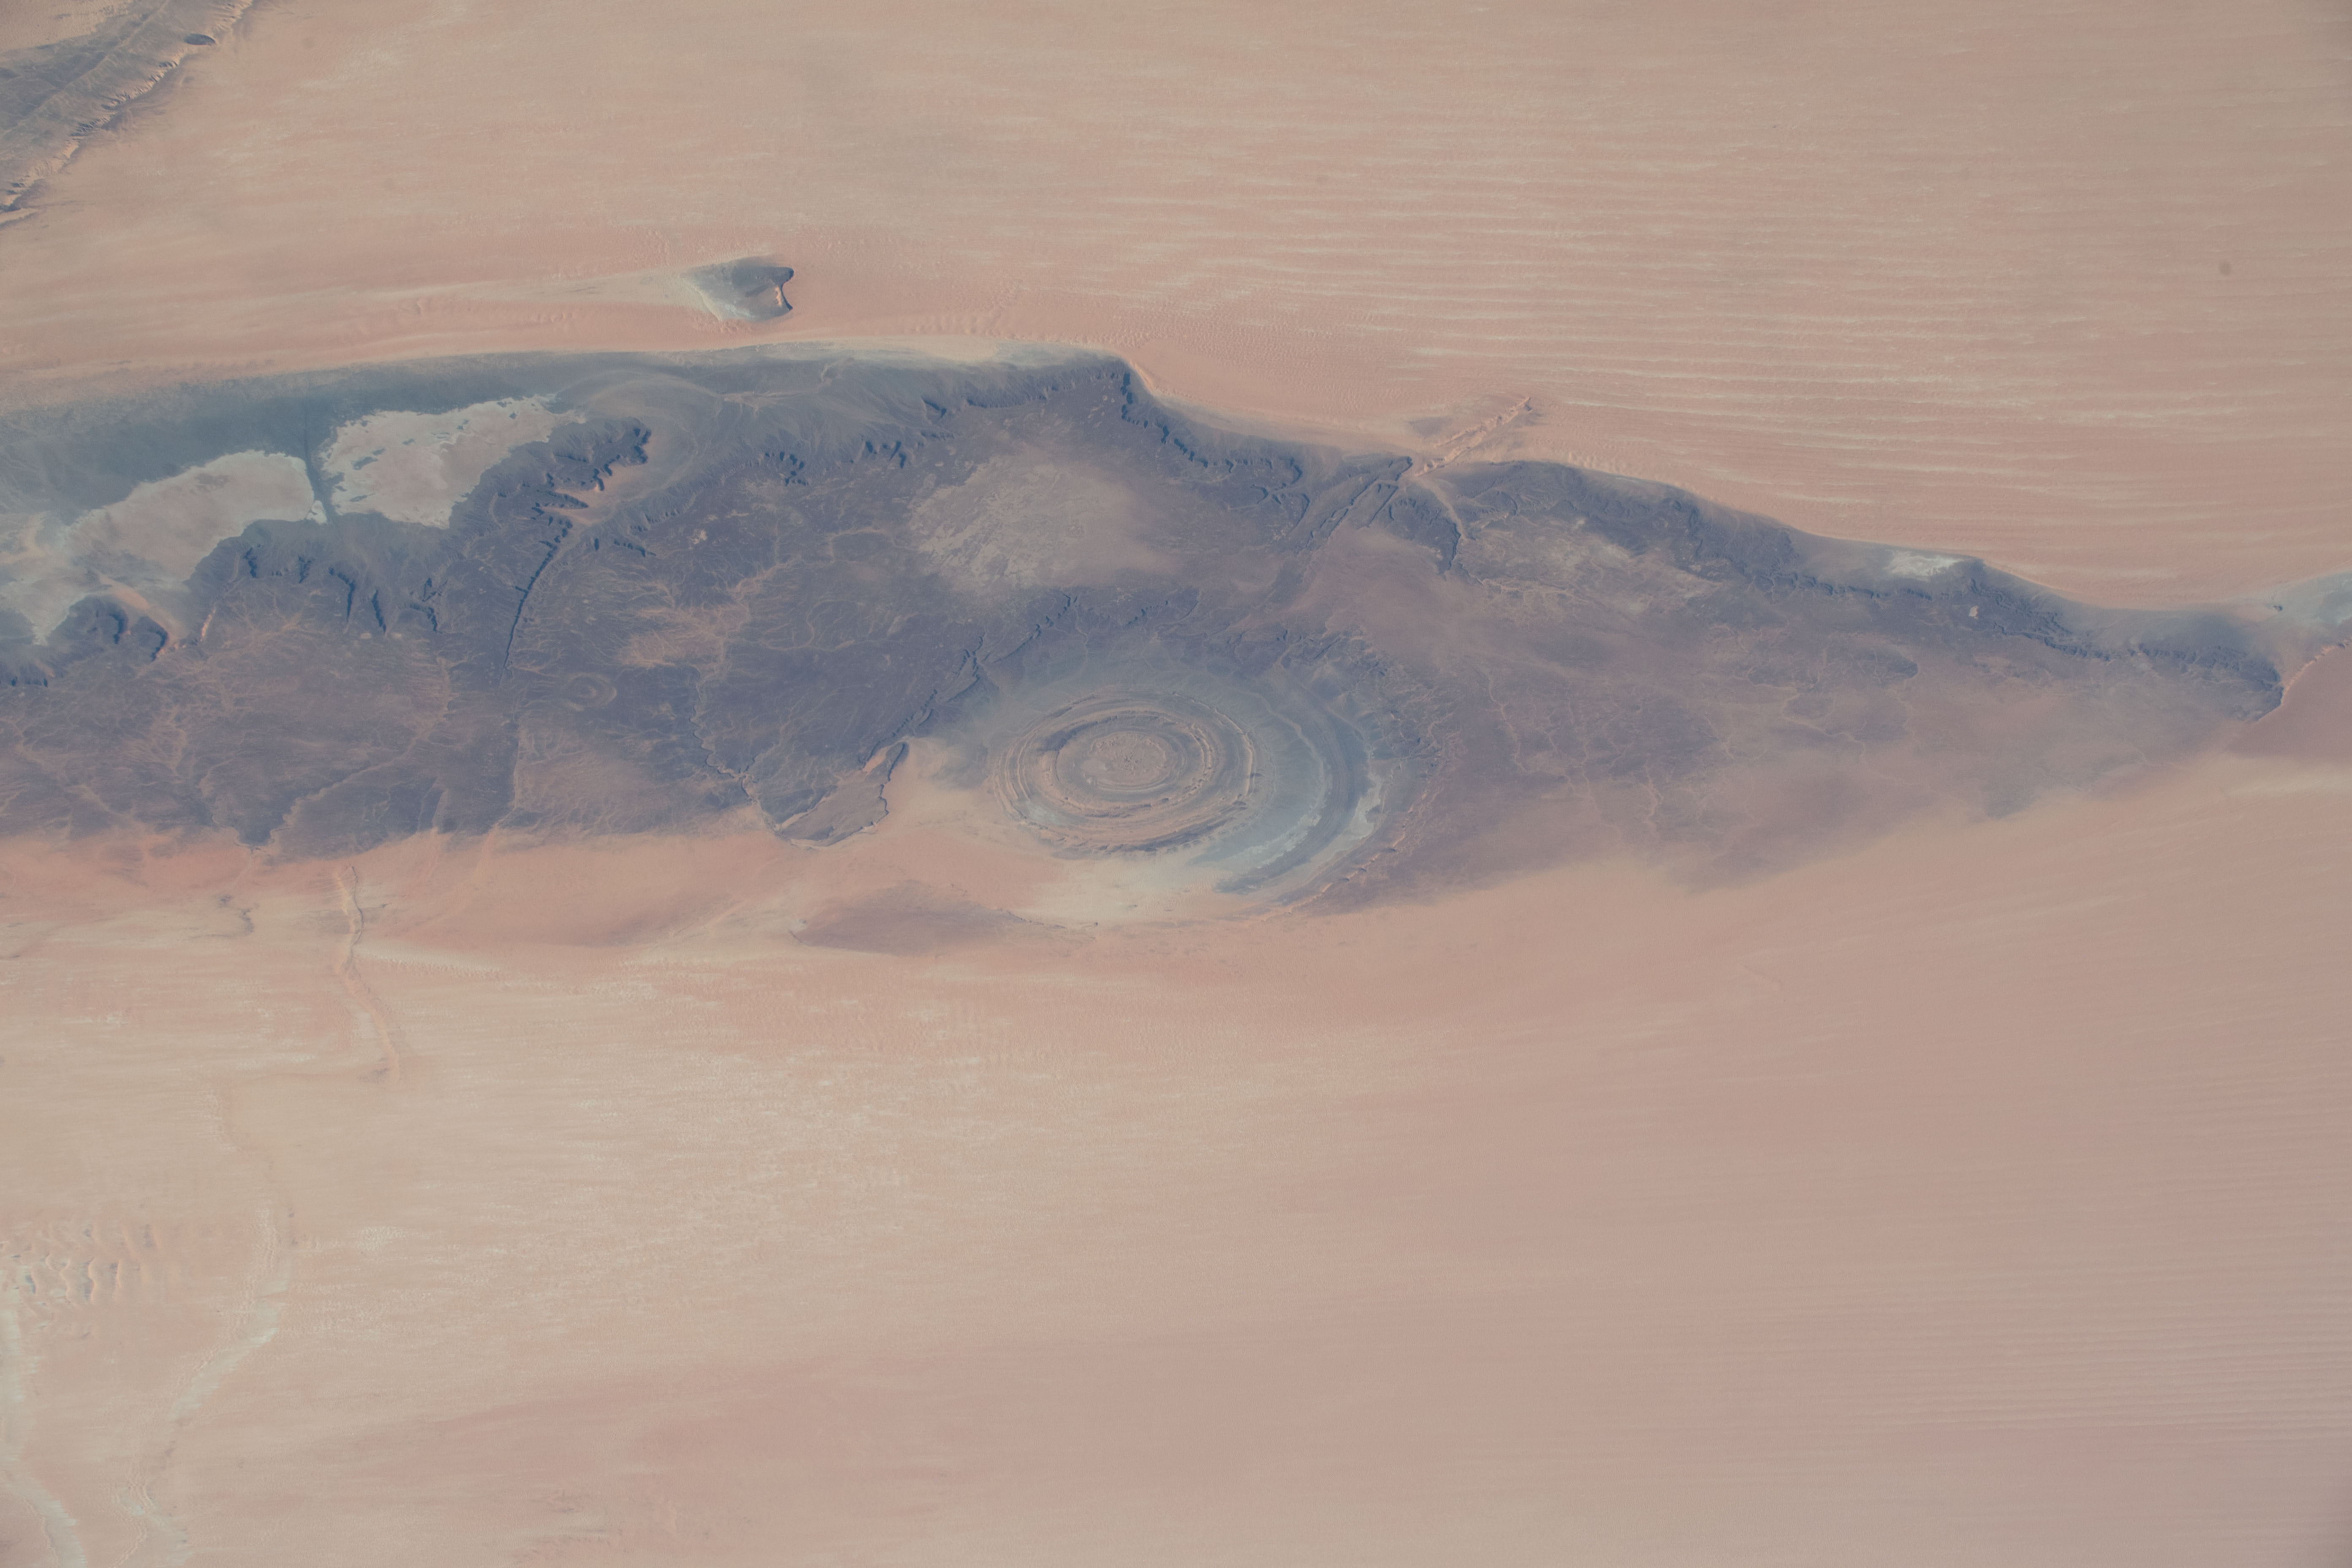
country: MAURITANIA
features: RICHAT STRUCTURE, AKCHAR DESERT
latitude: 21.1
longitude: -11.4
